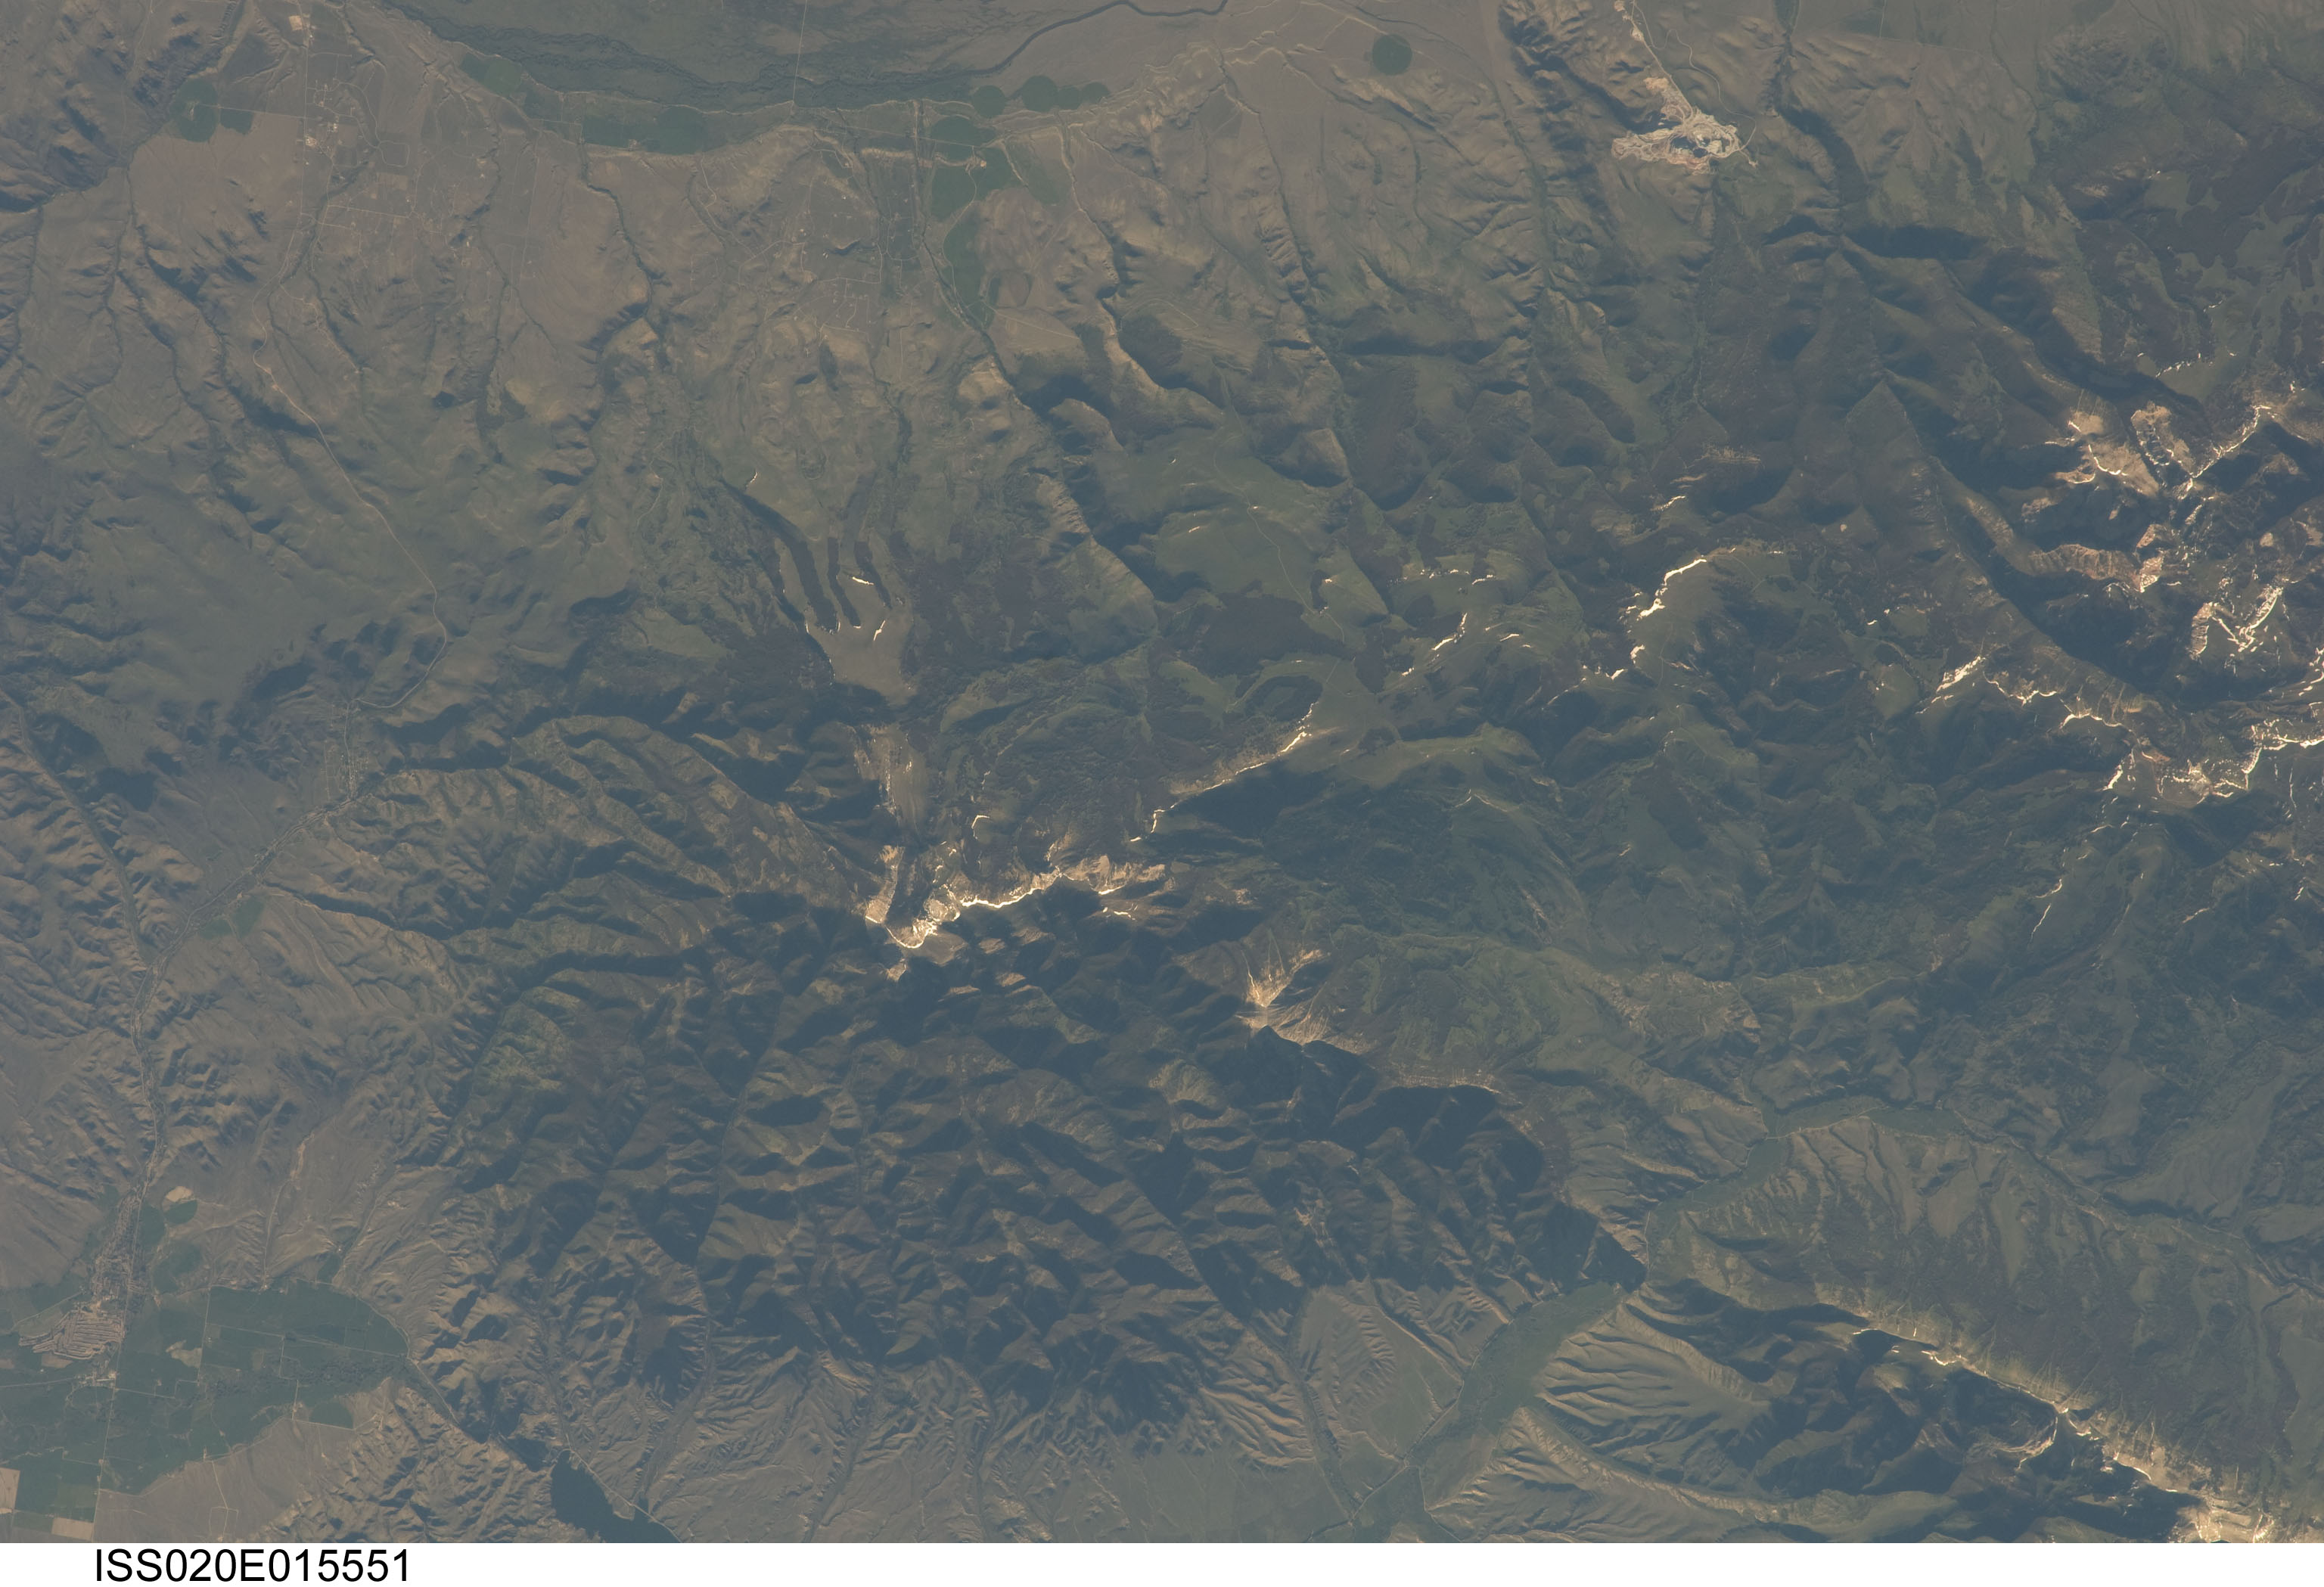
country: USA-MONTANA
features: BALDY MOUNTAIN,CROP CIRCLES
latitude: 45.1
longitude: -111.9
